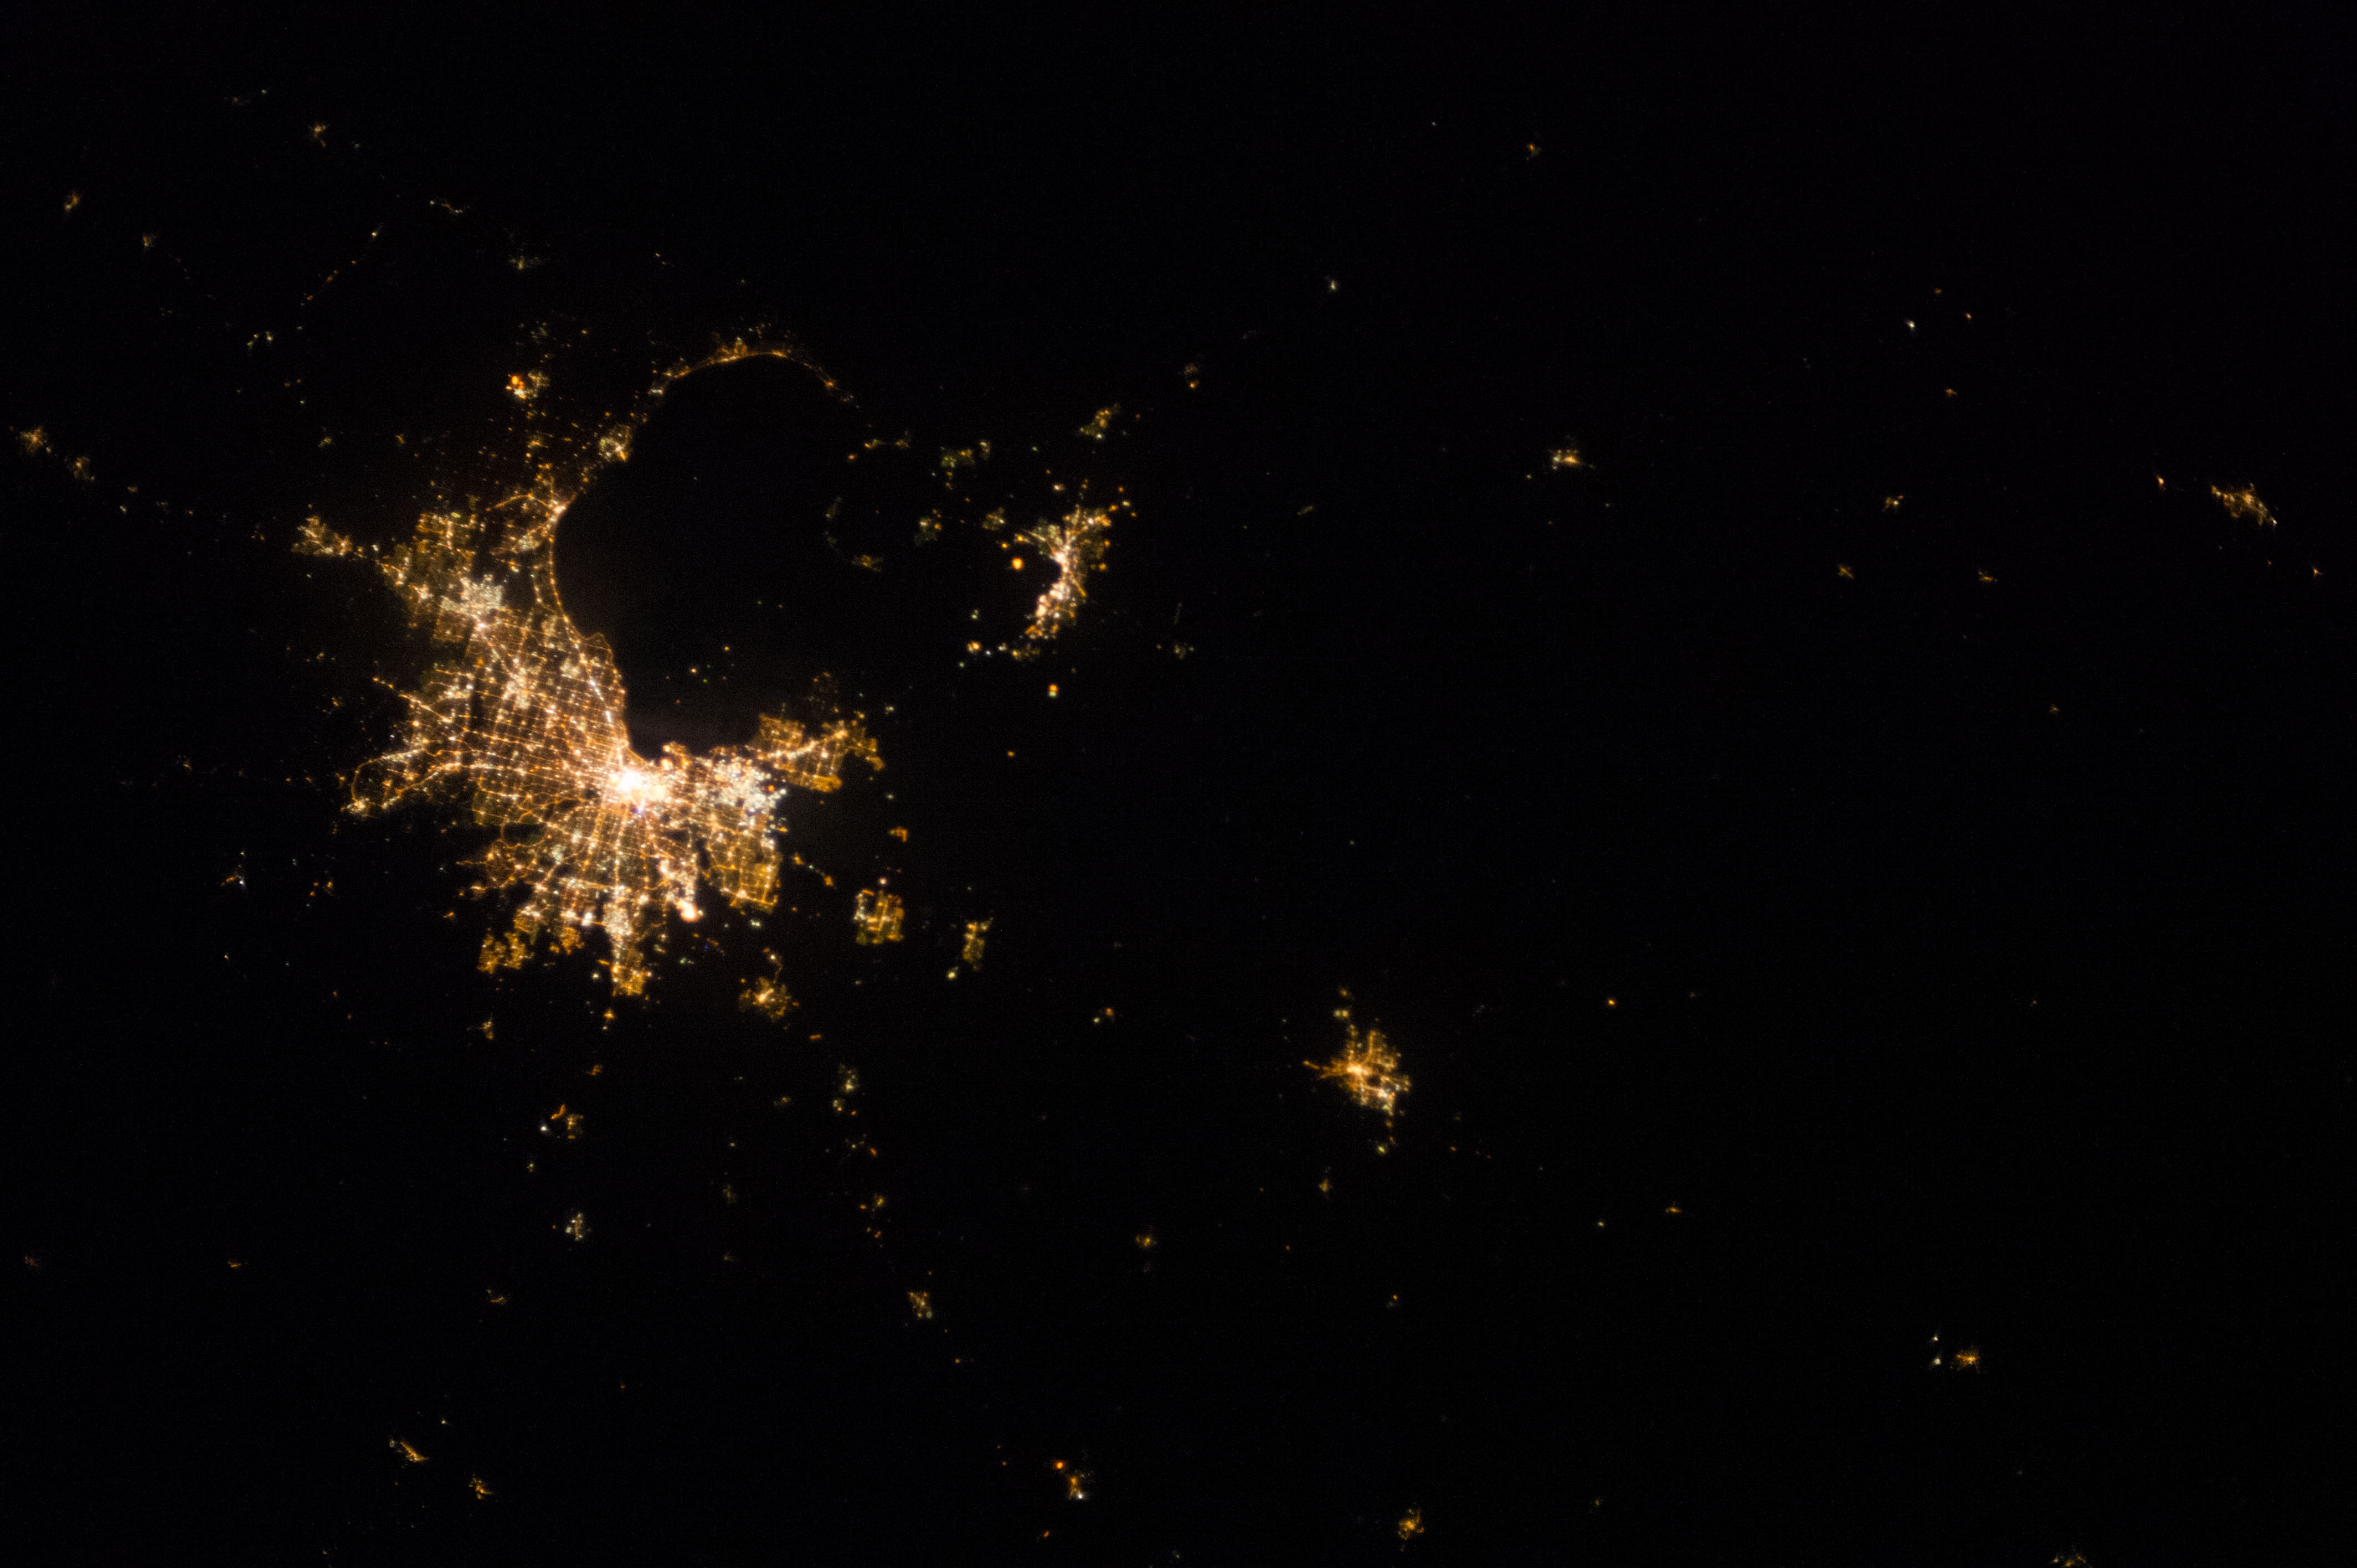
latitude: -37.9
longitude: 144.9
